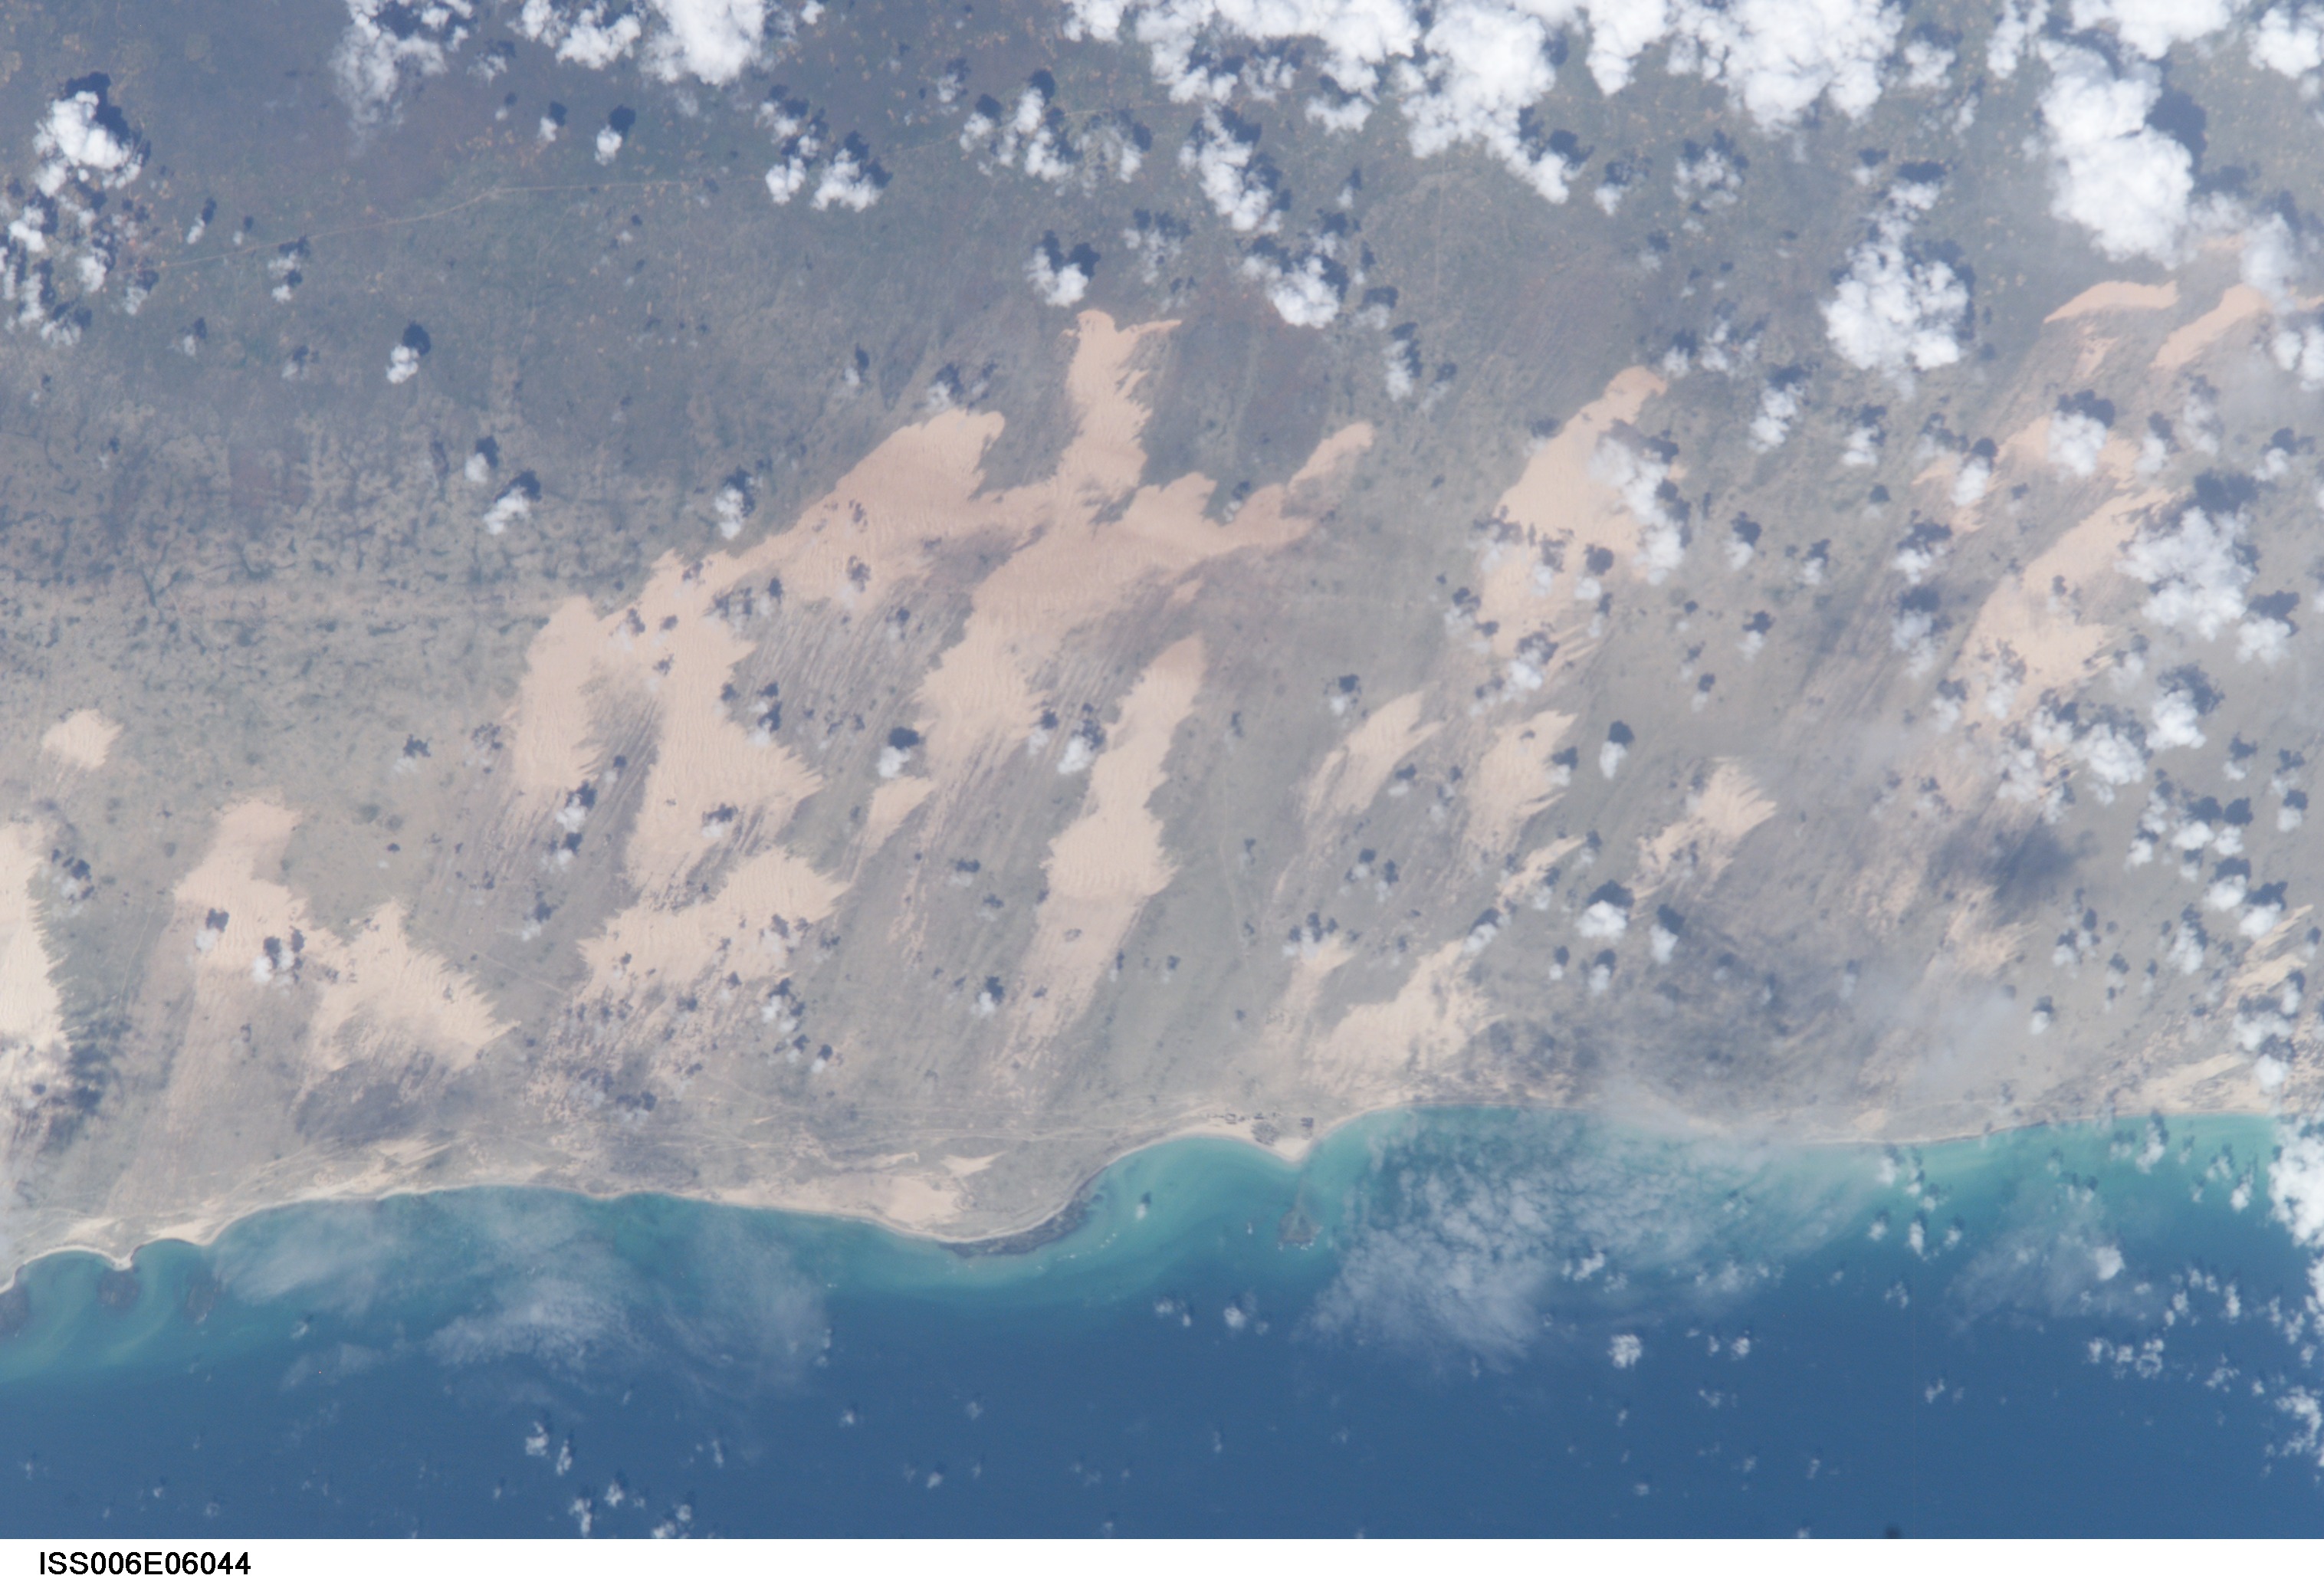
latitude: 2.5
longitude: 46.0
